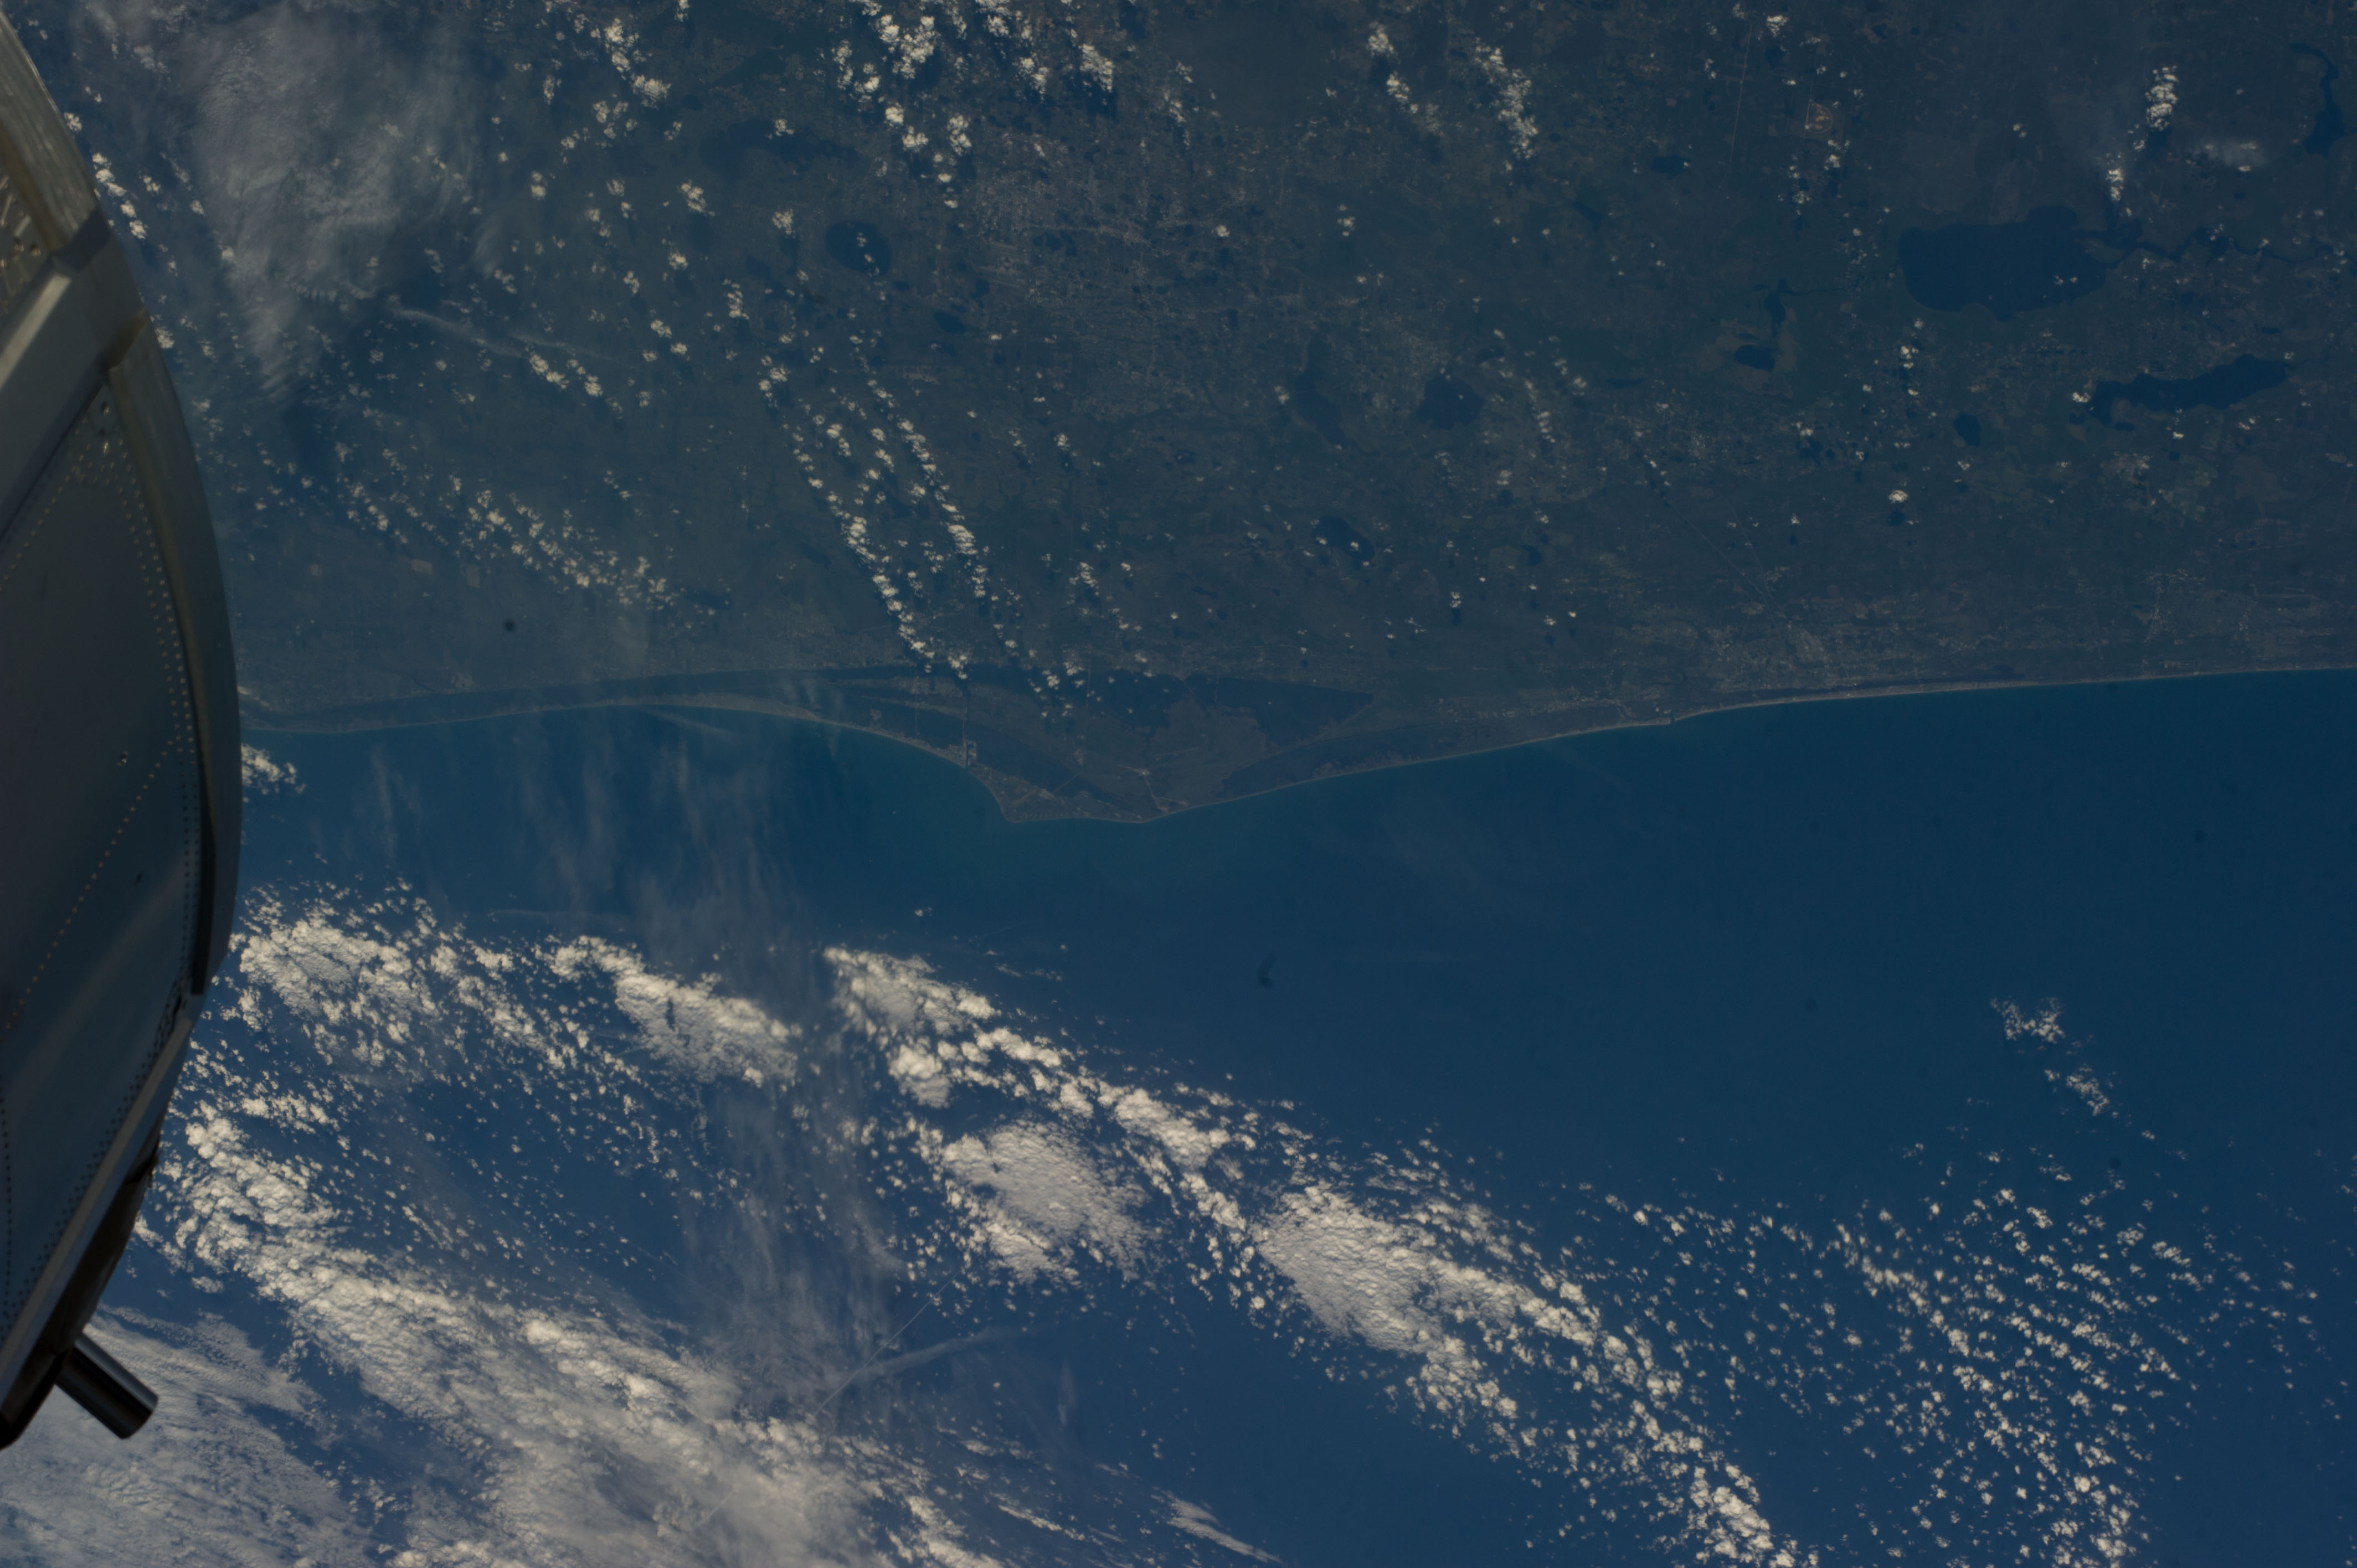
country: USA-FLORIDA
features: COASTLINE, CHARLES H BRONSON STATE FOREST, PORT ST, JOHN, TITUSVILLE
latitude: 28.6
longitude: -80.7
